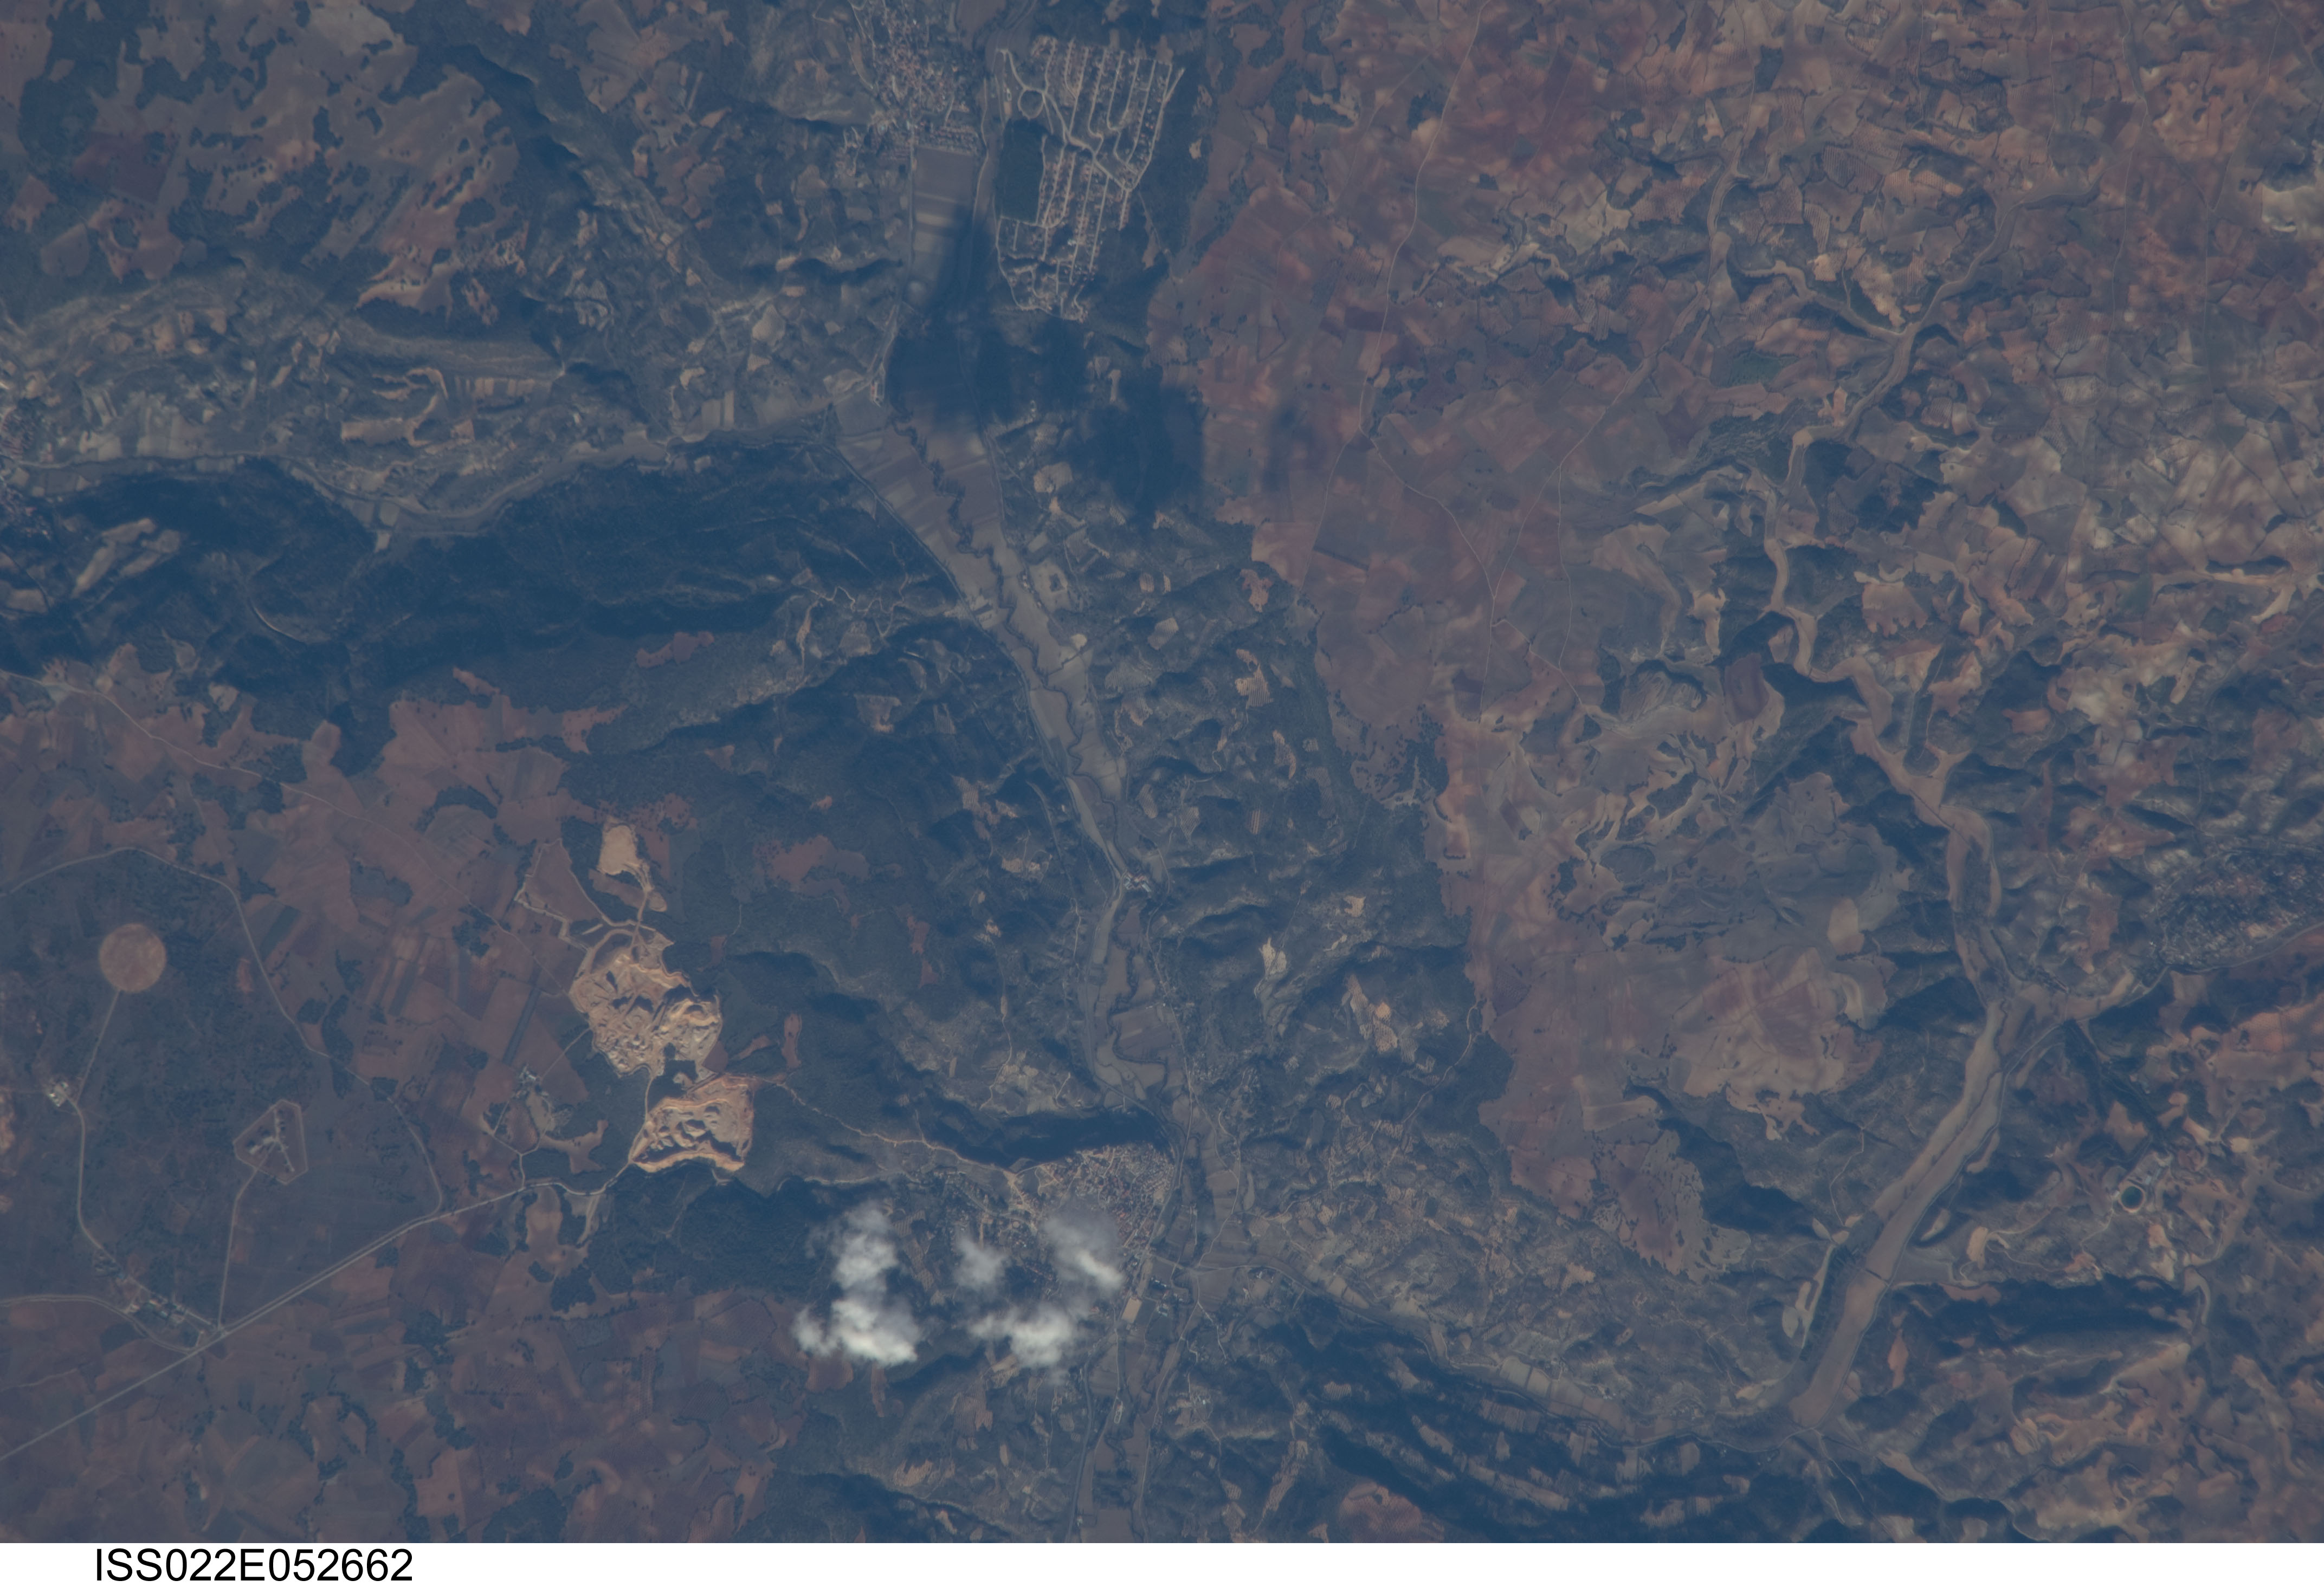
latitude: 40.3
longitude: -3.2
